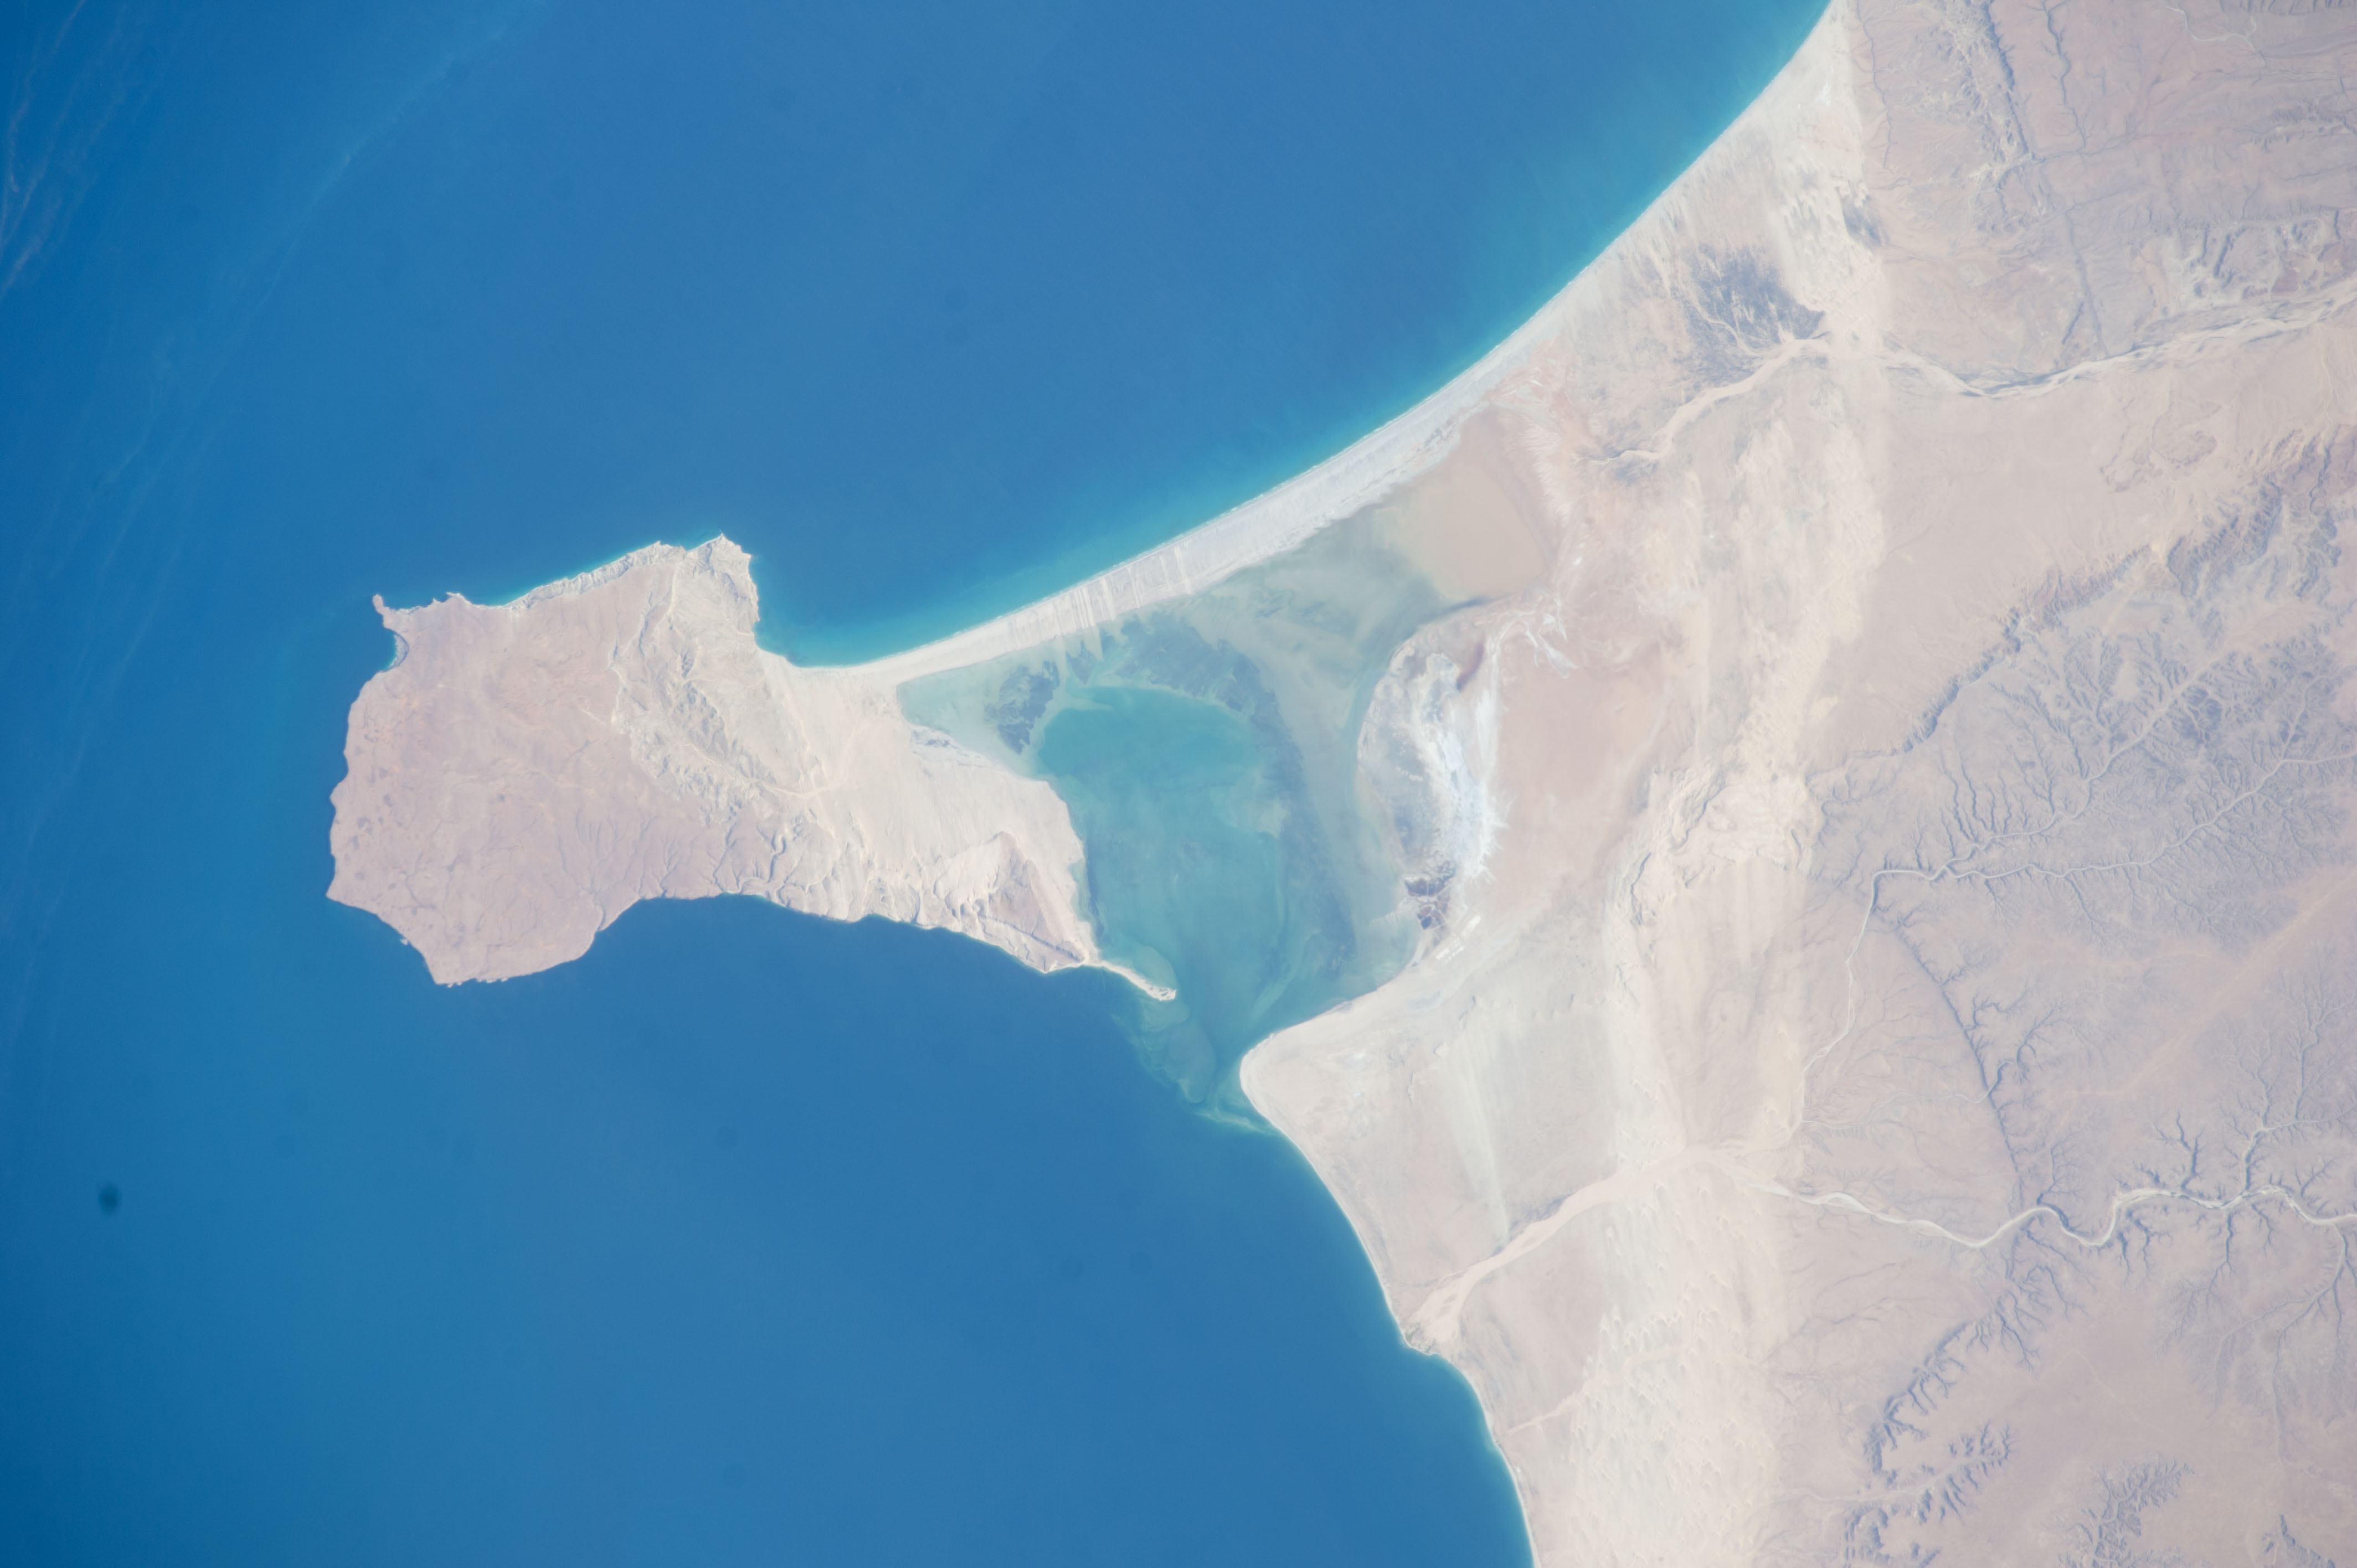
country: SOMALIA
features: COASTLINE, DESERT, SOMALIA, CAPE HAFUN, ASHIRA CITY
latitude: 10.5
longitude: 51.2
